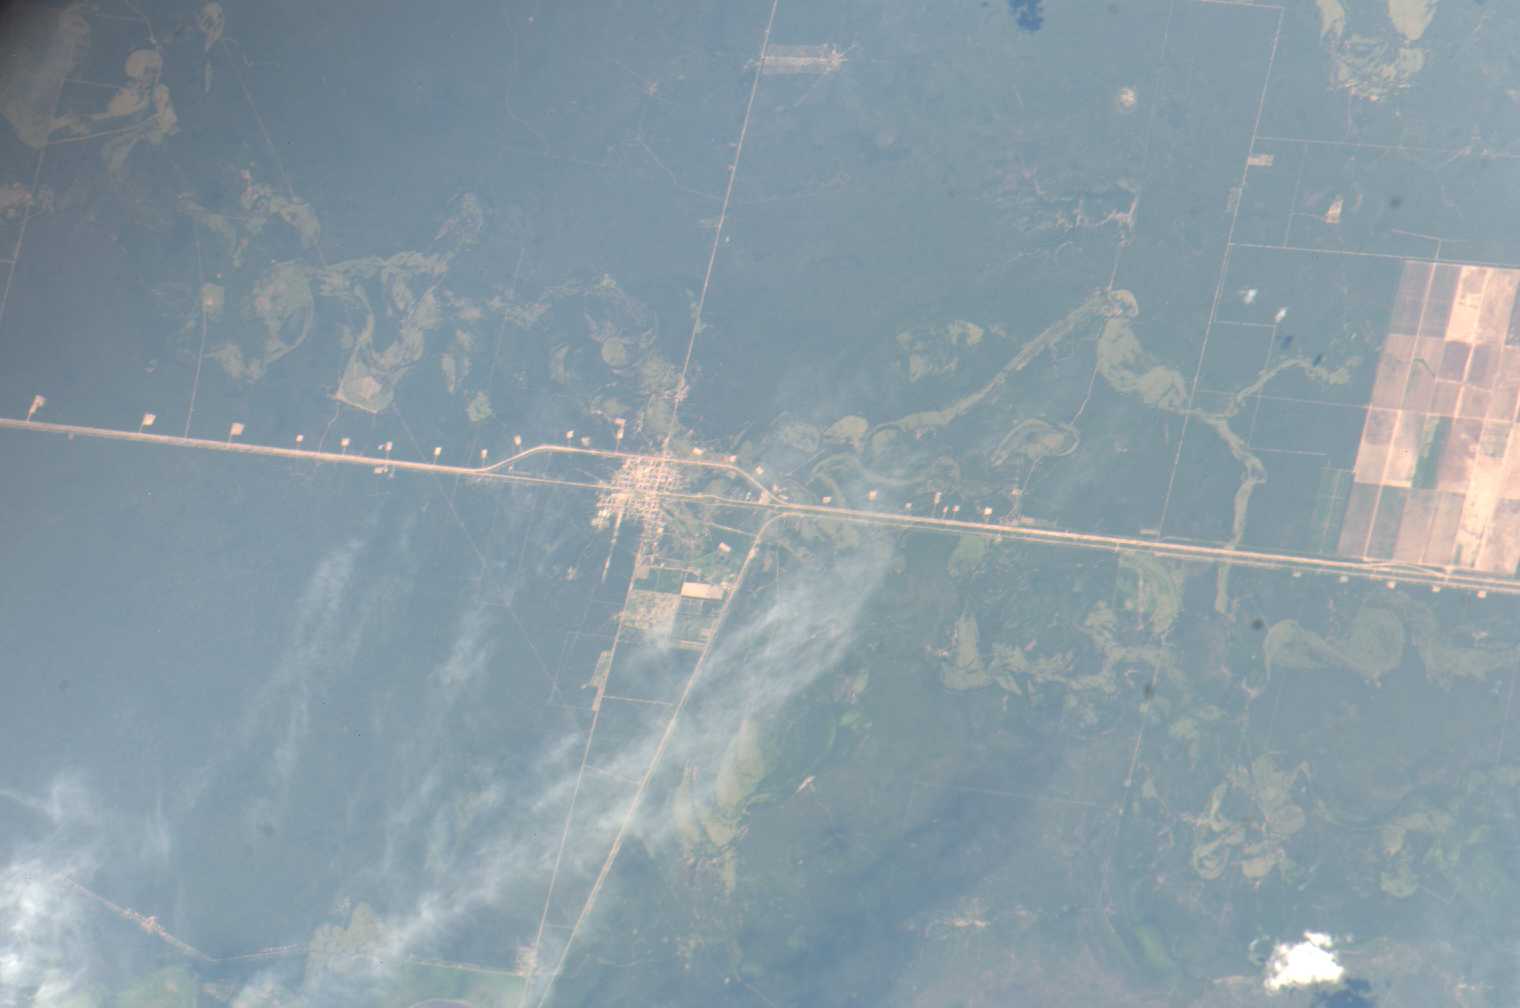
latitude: -24.3
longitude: -61.2
